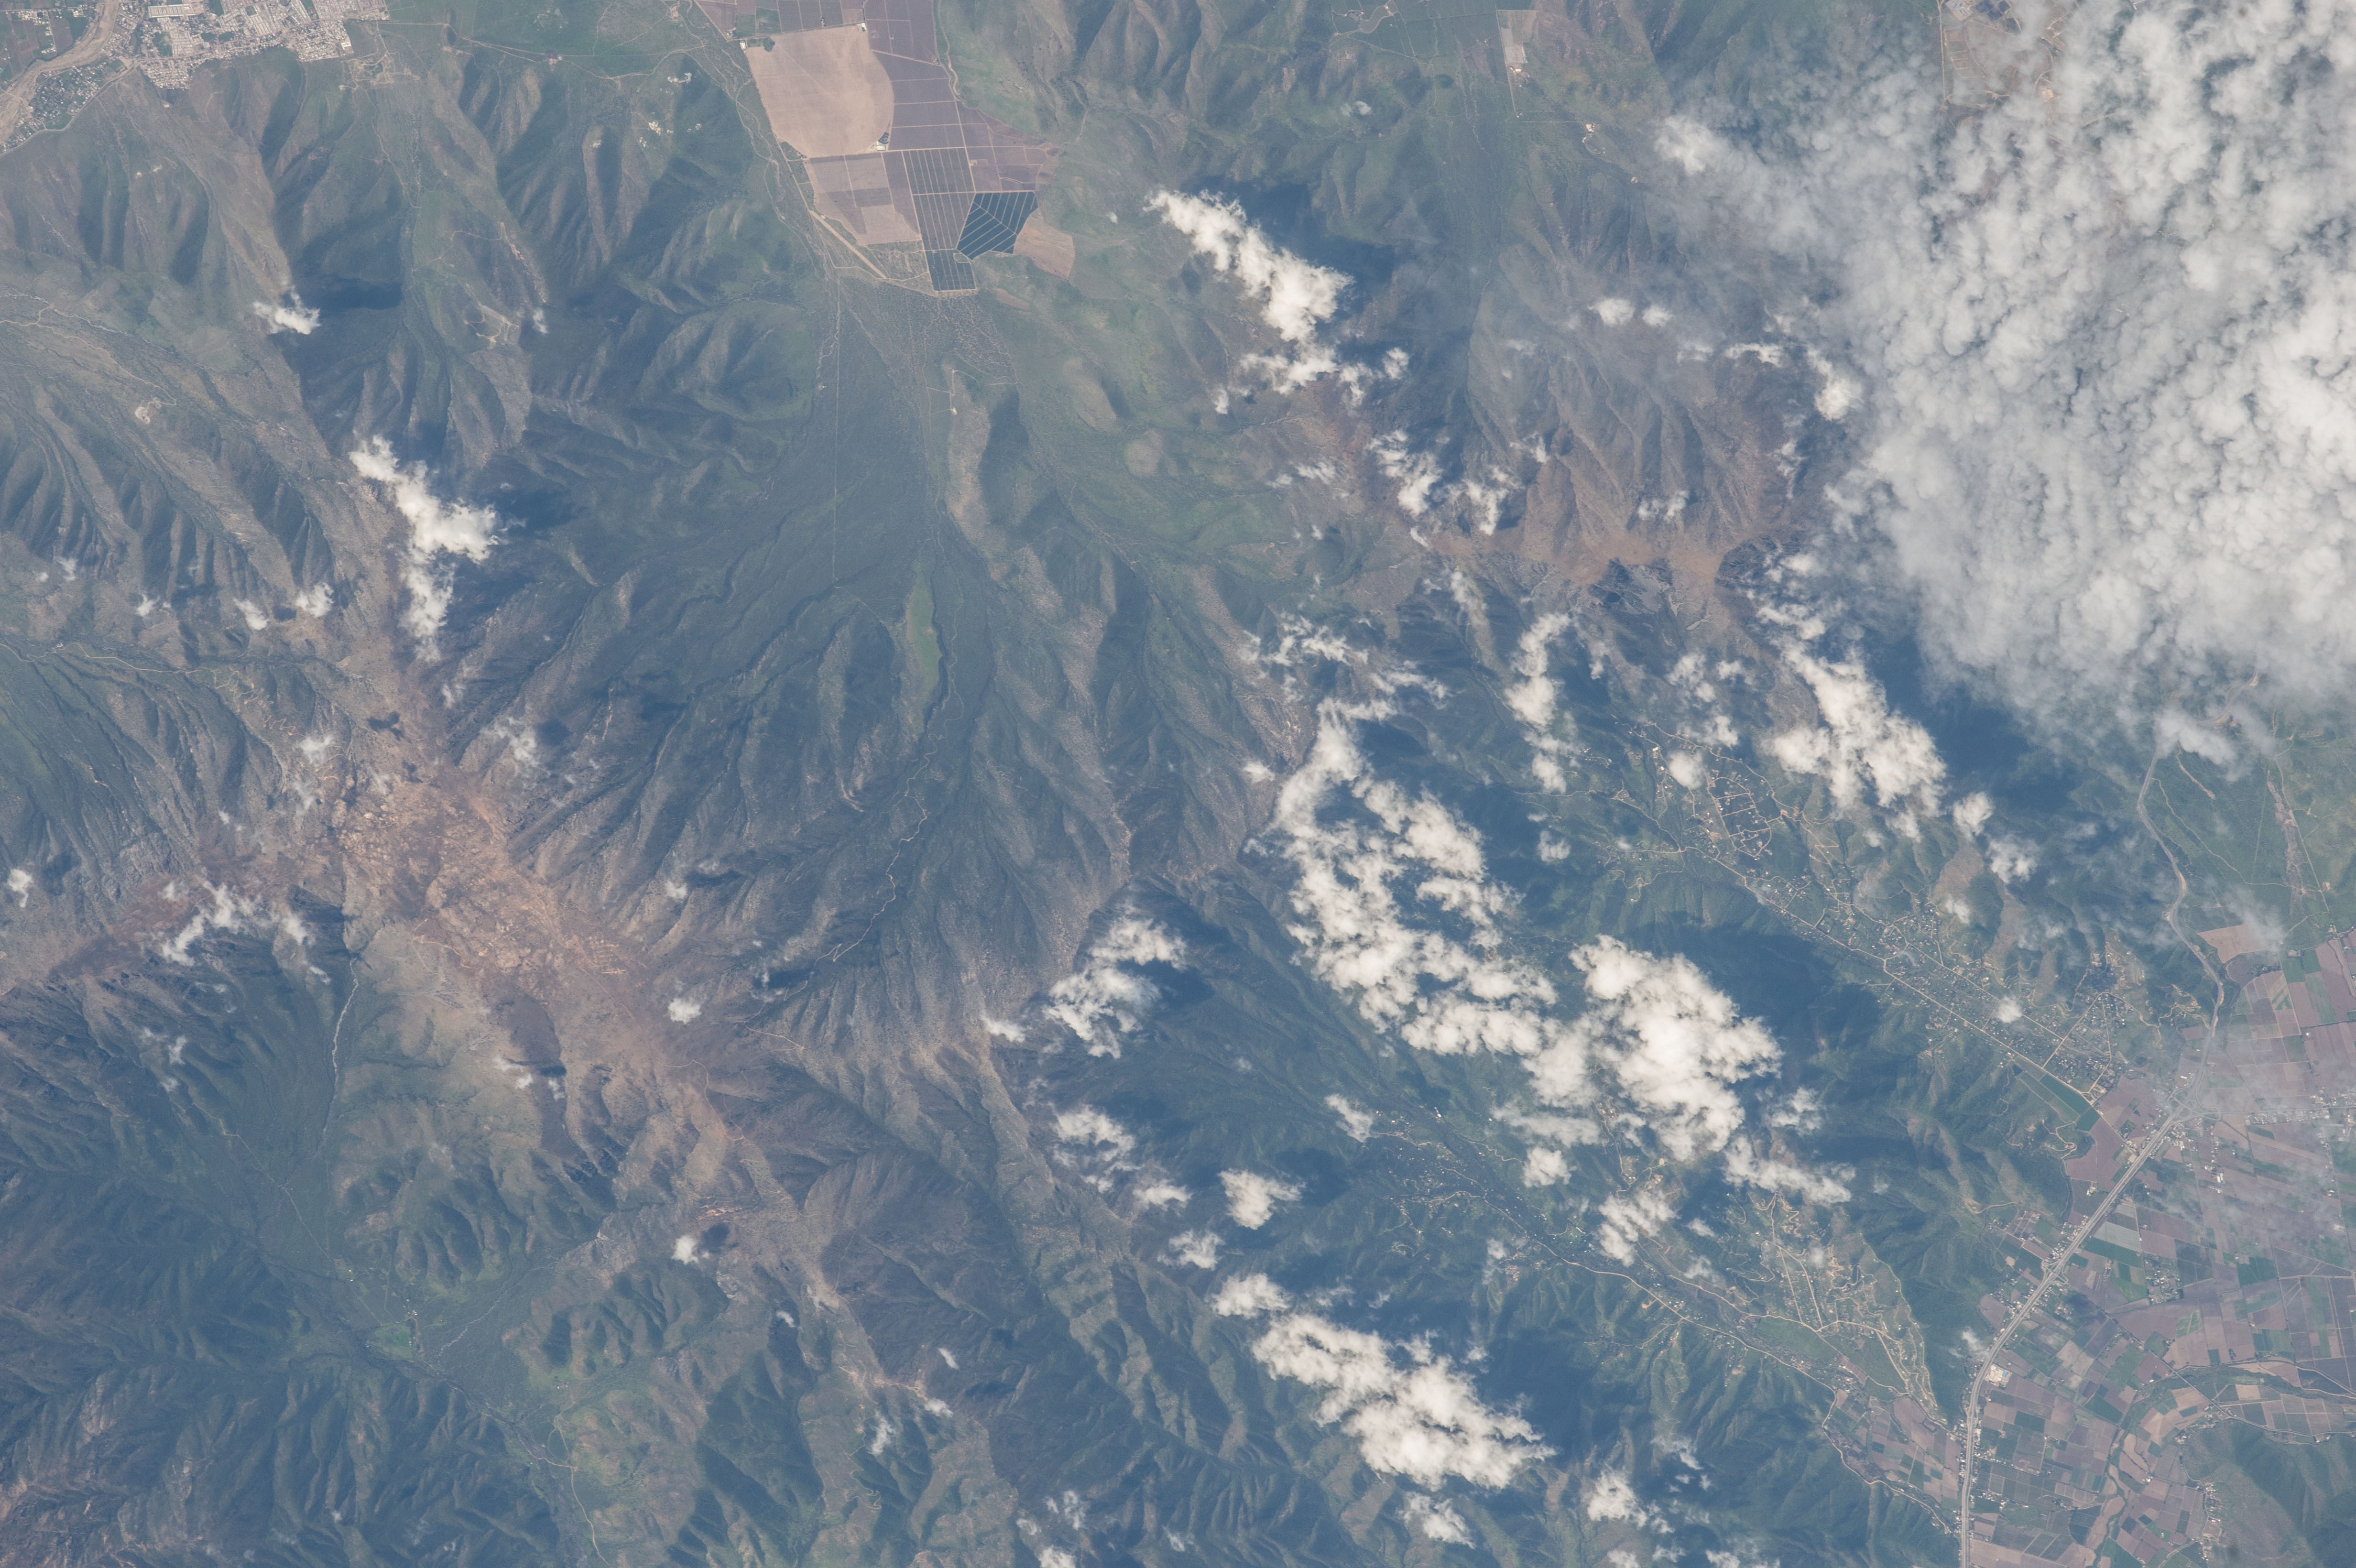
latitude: -33.4
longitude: -71.0
